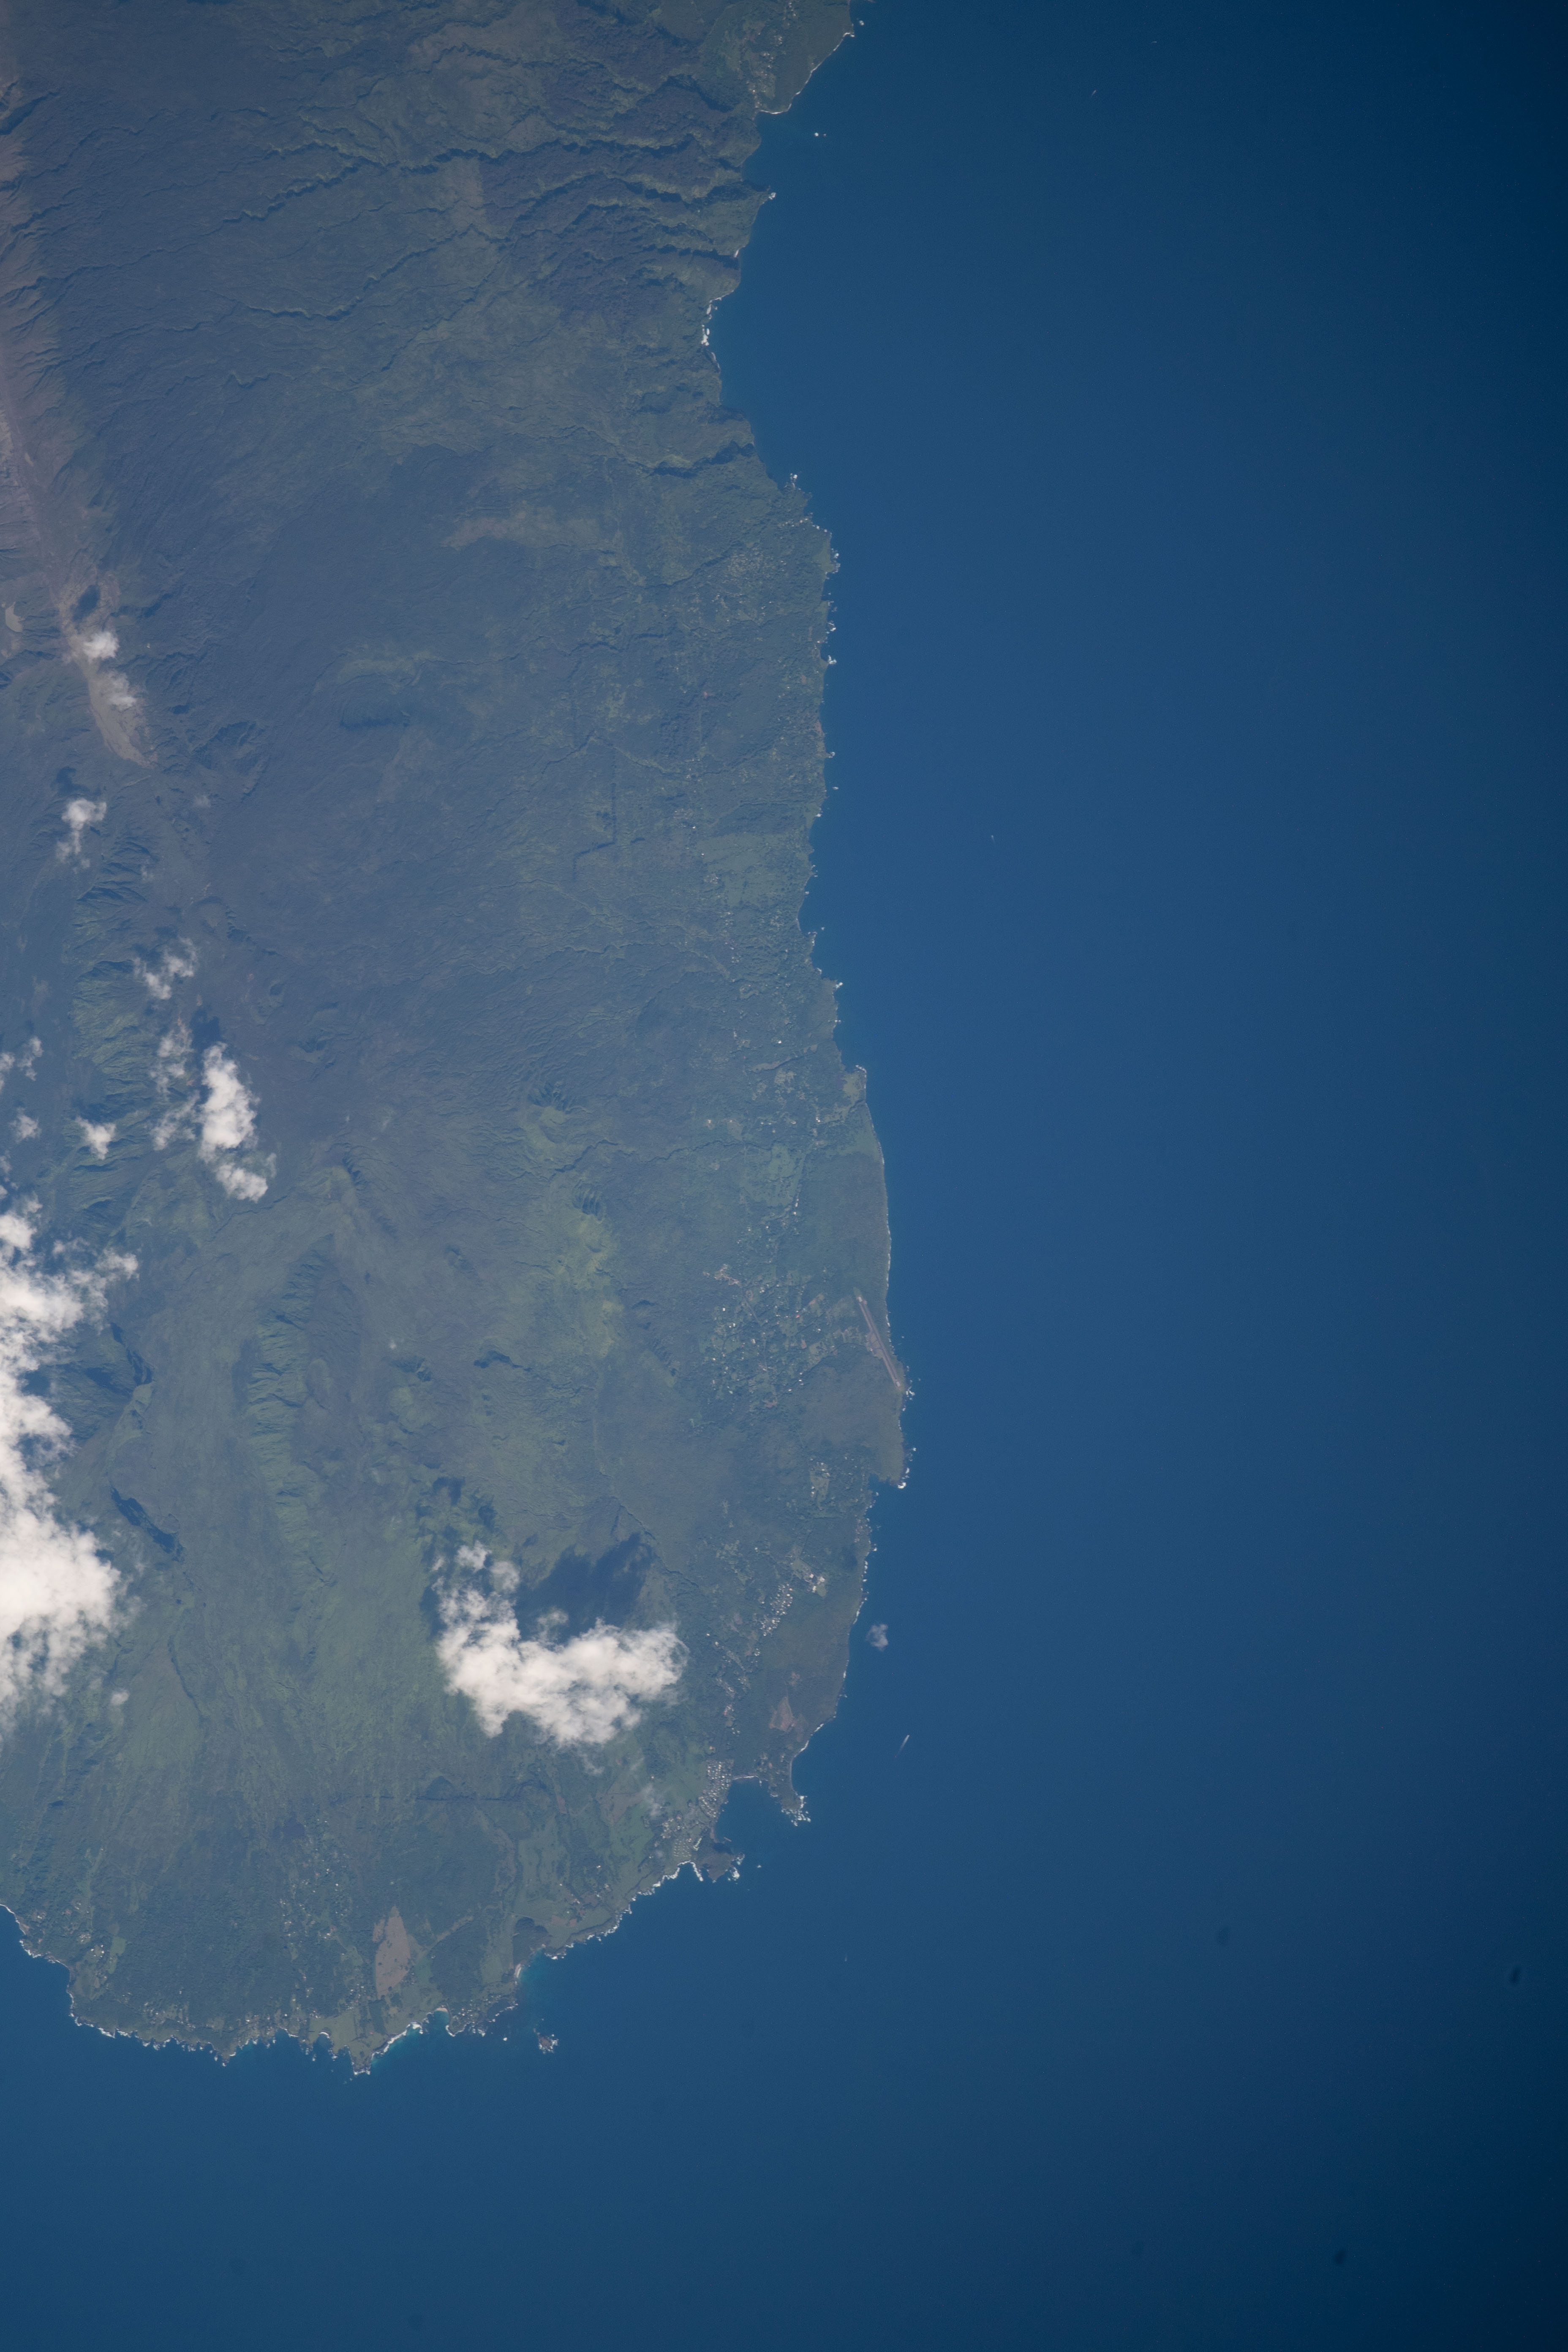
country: USA-HAWAII
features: MAUI
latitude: 20.8
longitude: -156.1
